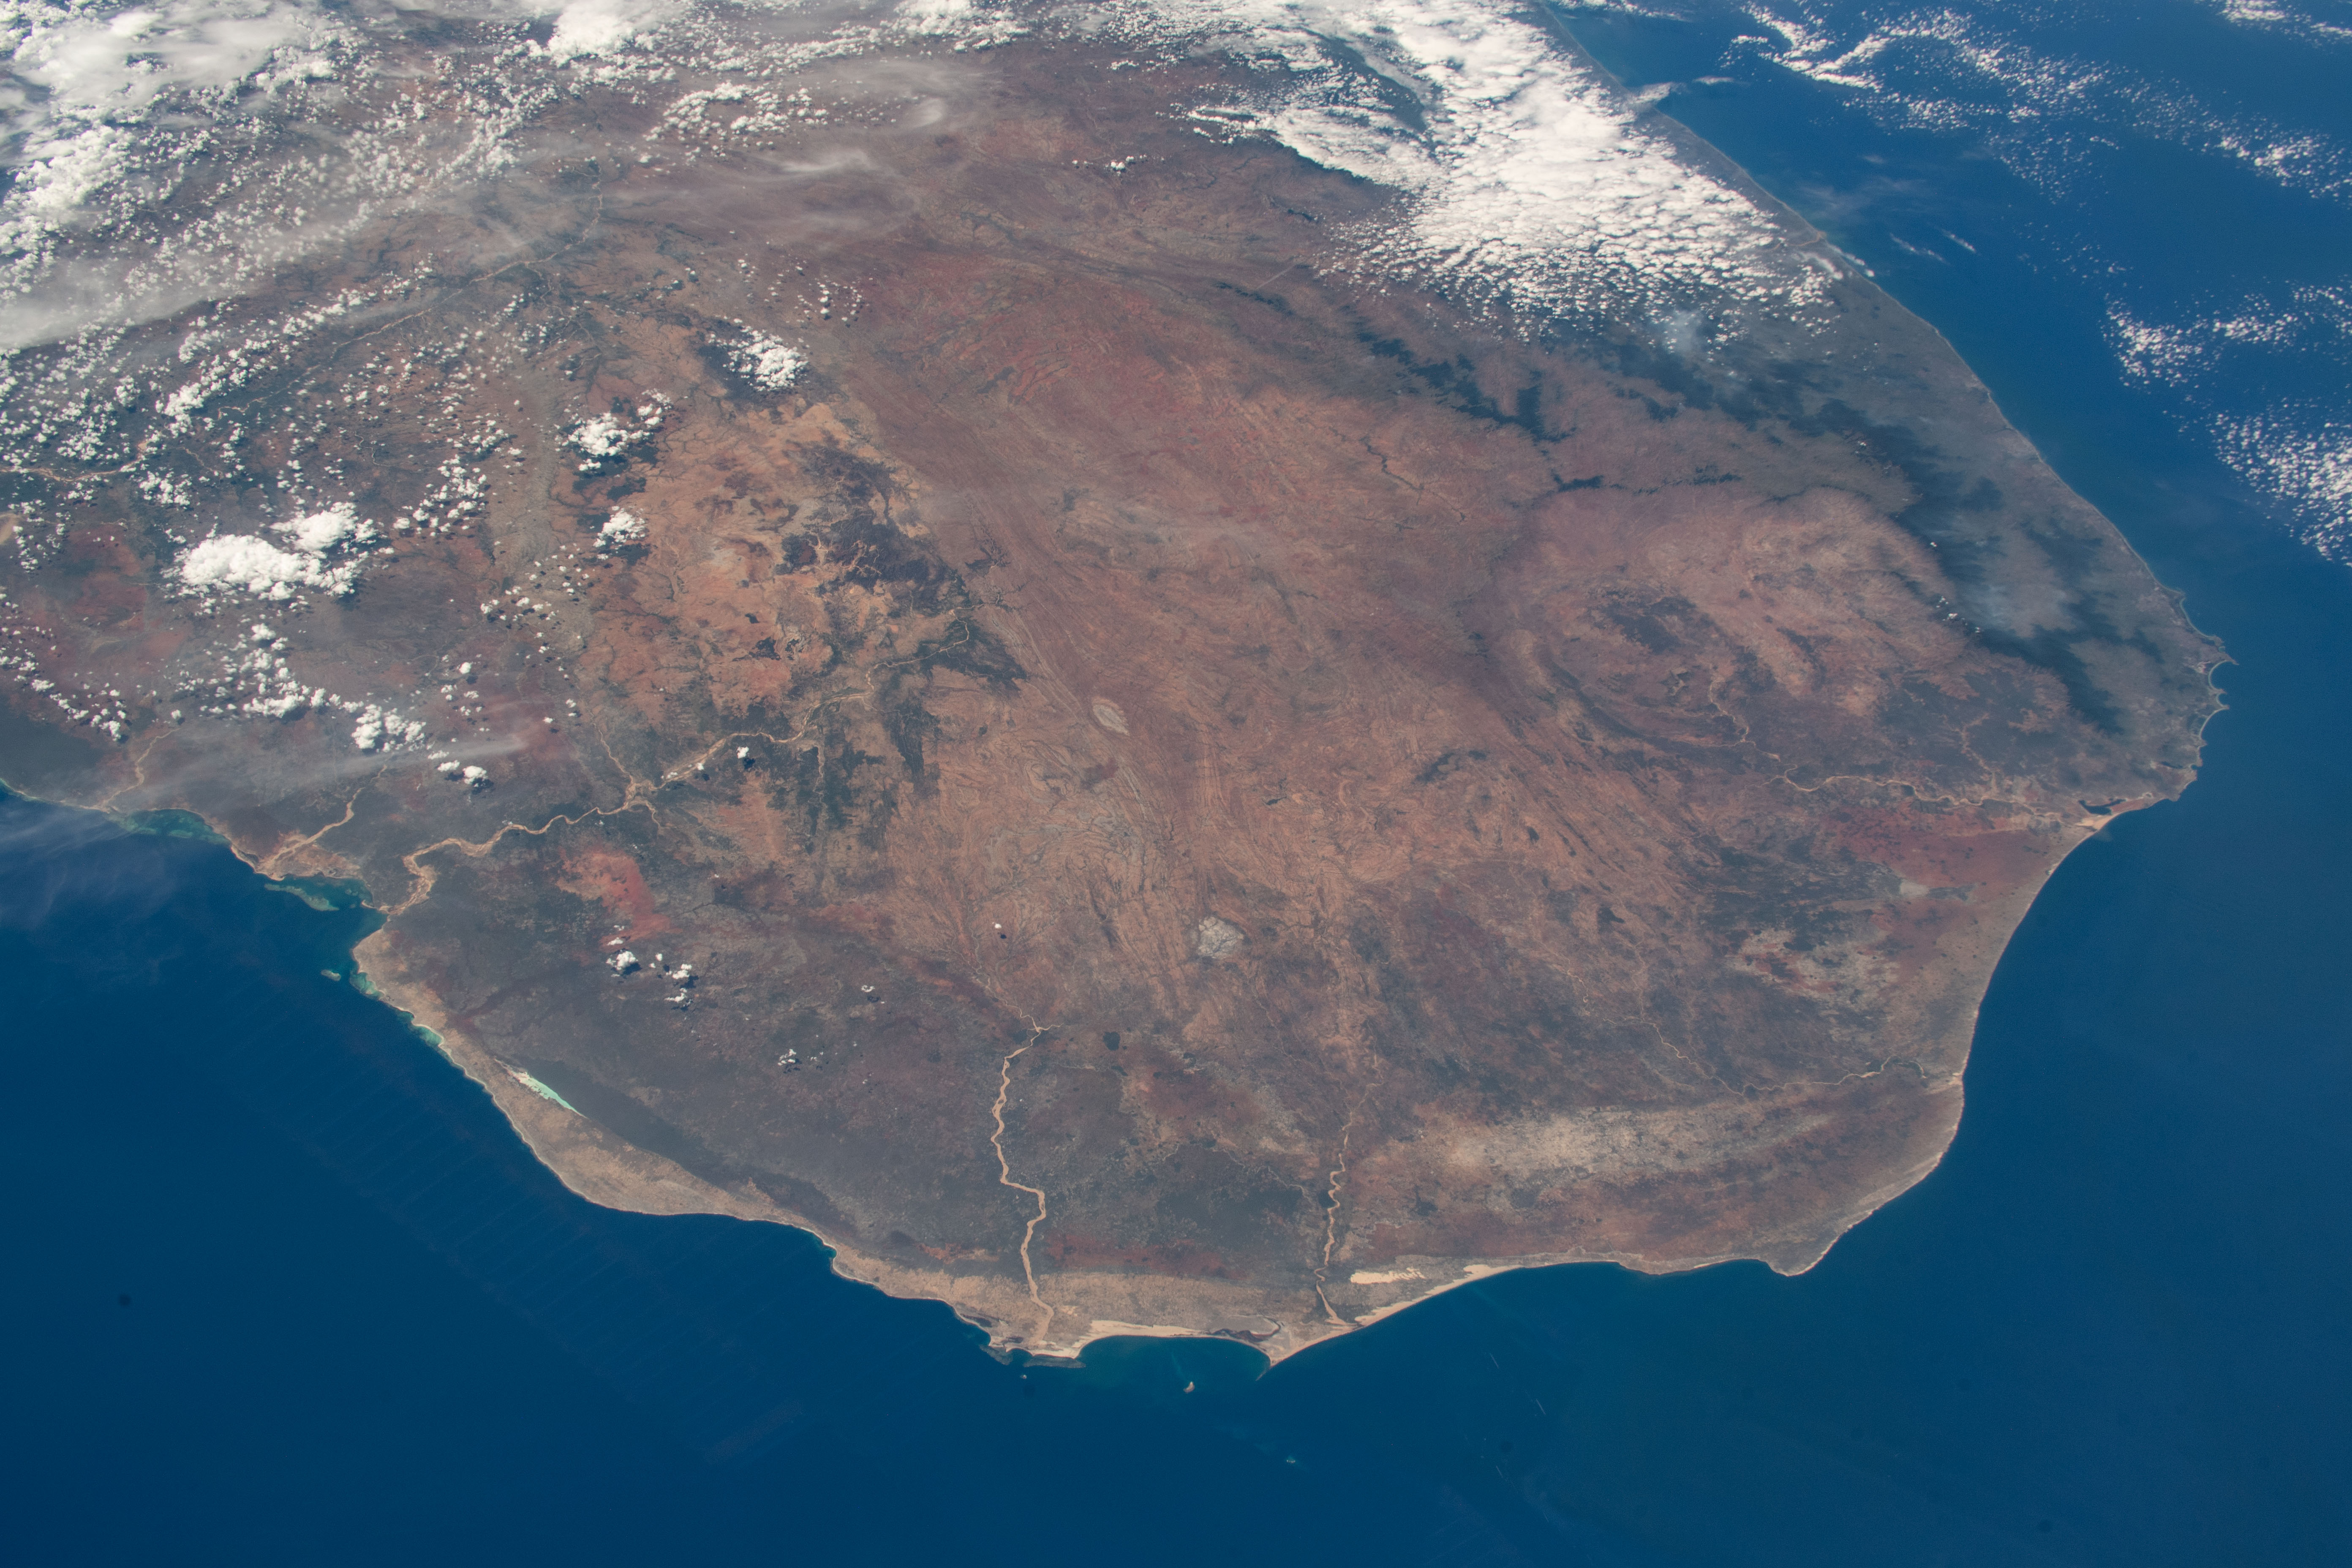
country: MADAGASCAR
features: LINTA RIVER, MENARANDRA RIVER, ONILAHY RIVER, FIHERENANA RIVER, TSIMANAMPETSOTA NATURE RESERVE
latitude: -24.0
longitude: 45.5
